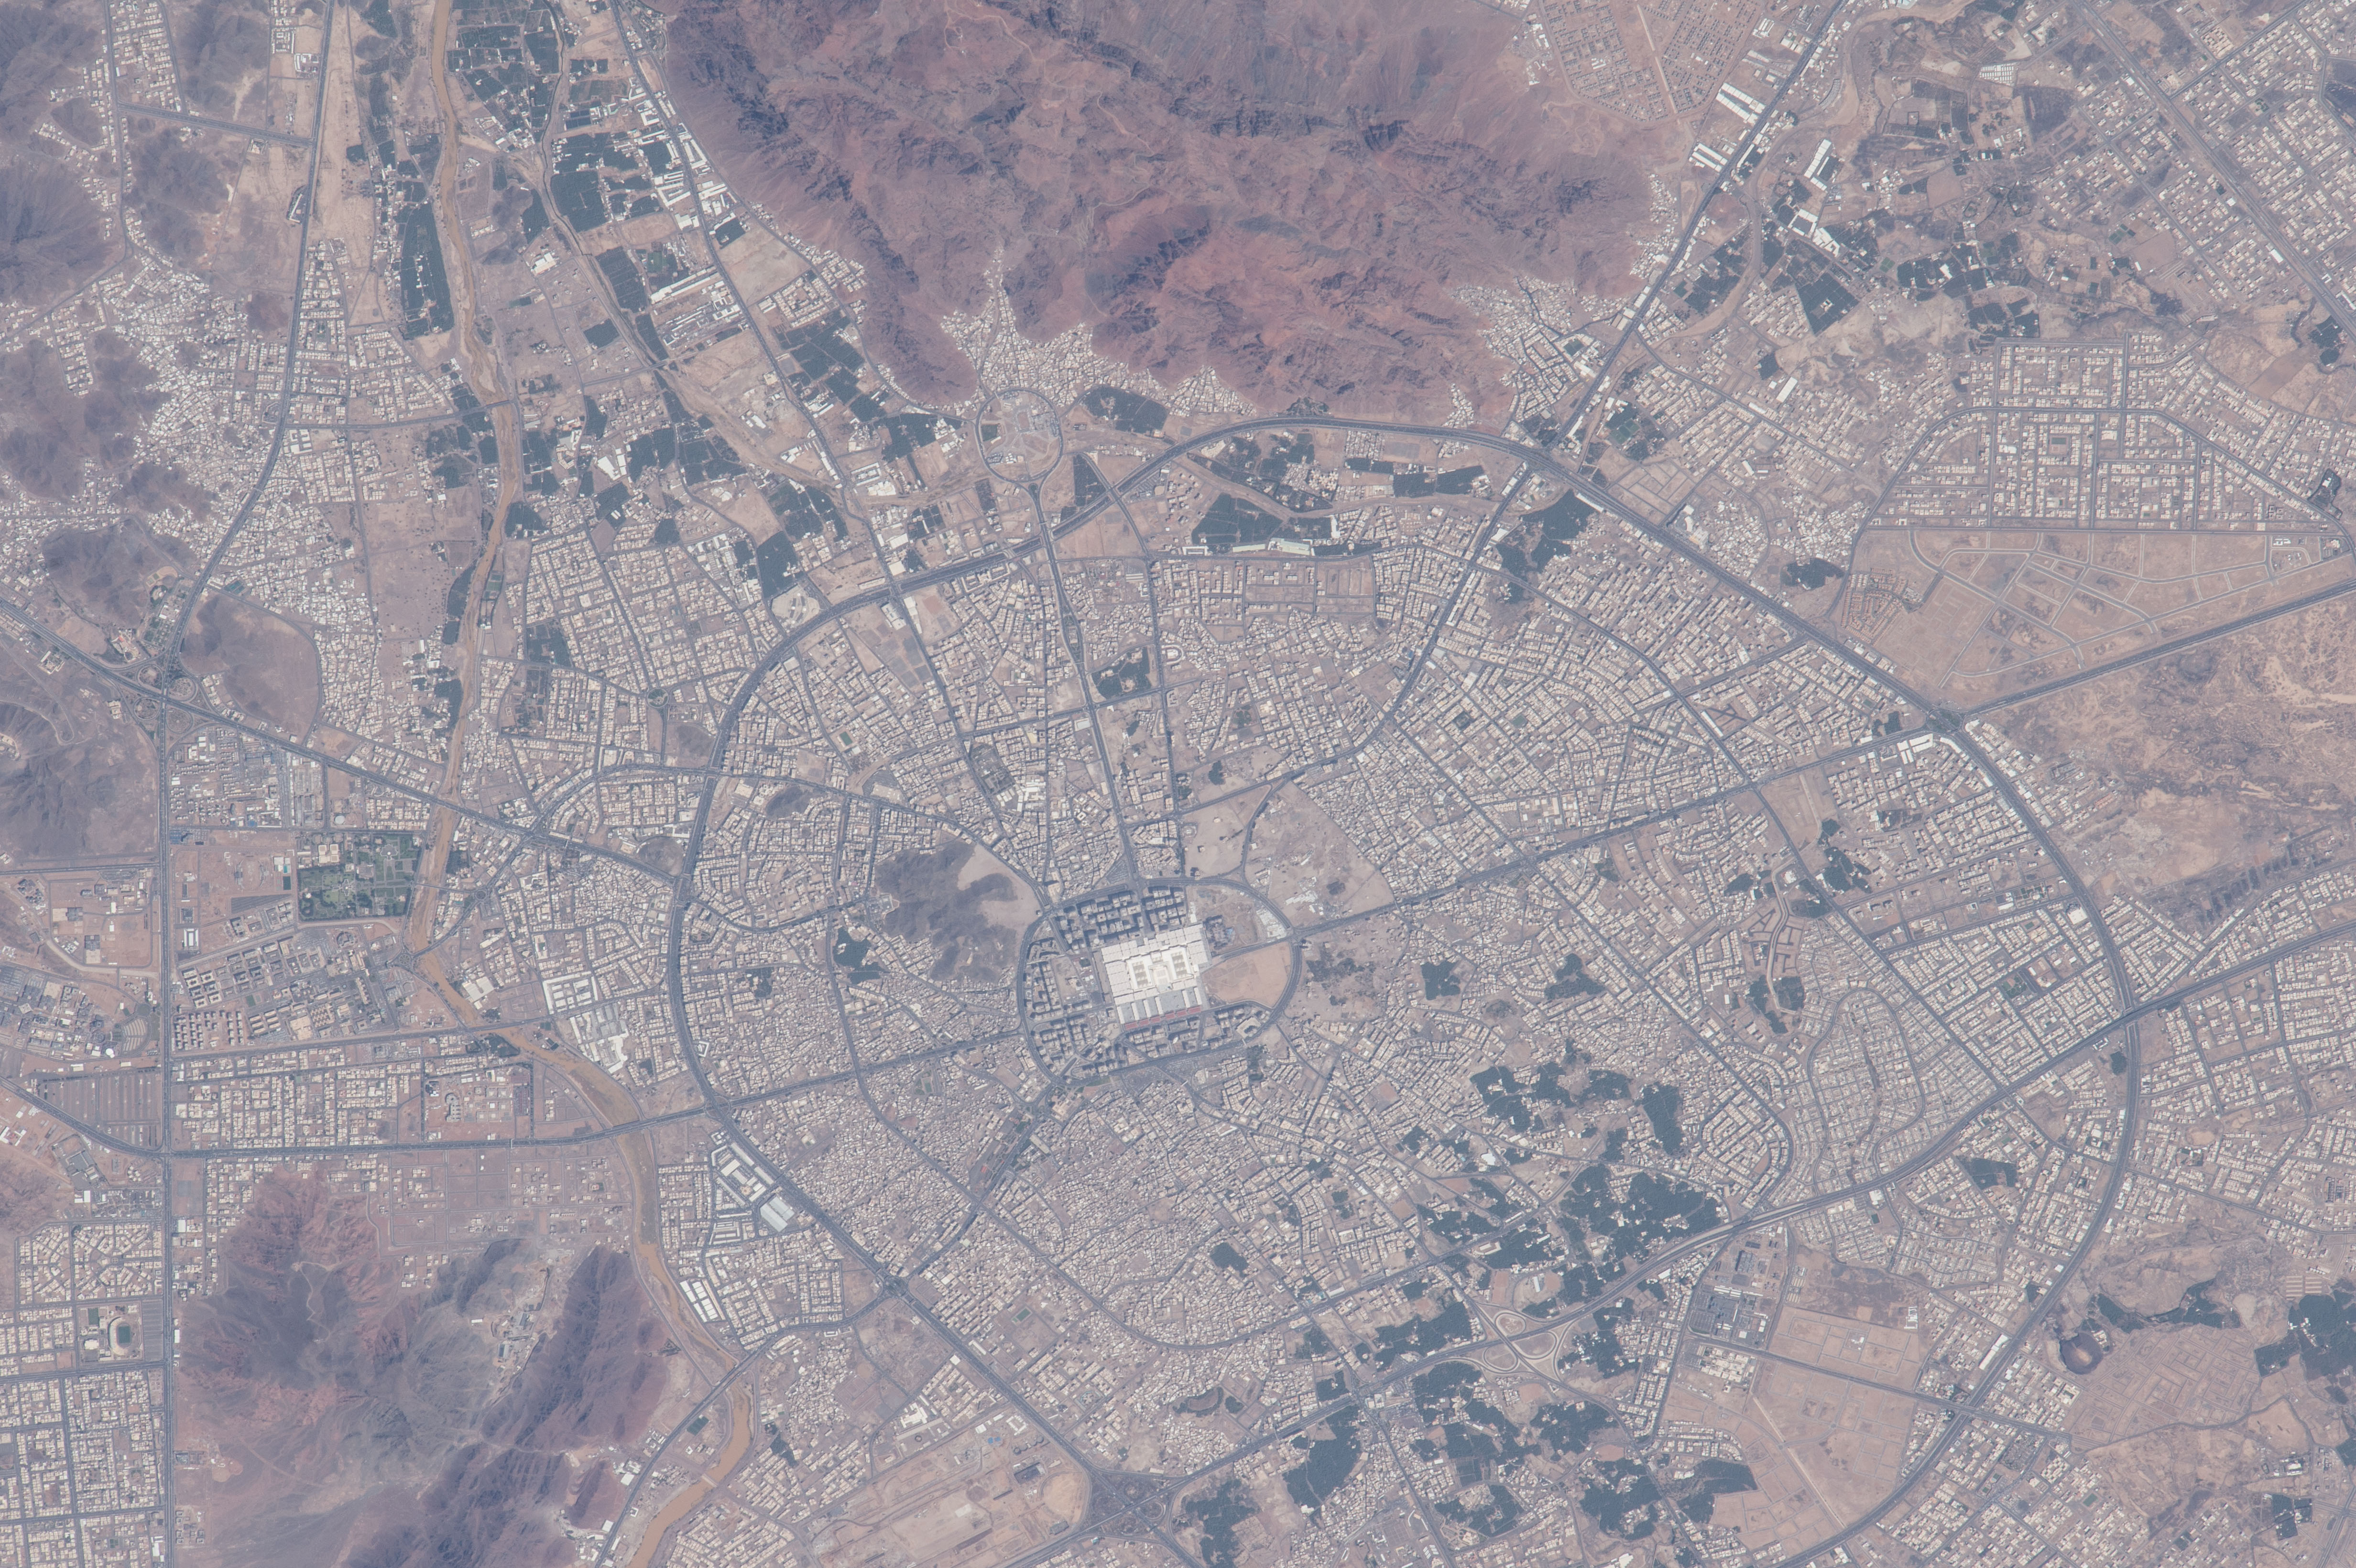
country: SAUDI ARABIA
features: MEDINA, PROPHET'S MOSQUE, ROADS
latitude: 24.4
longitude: 39.5
